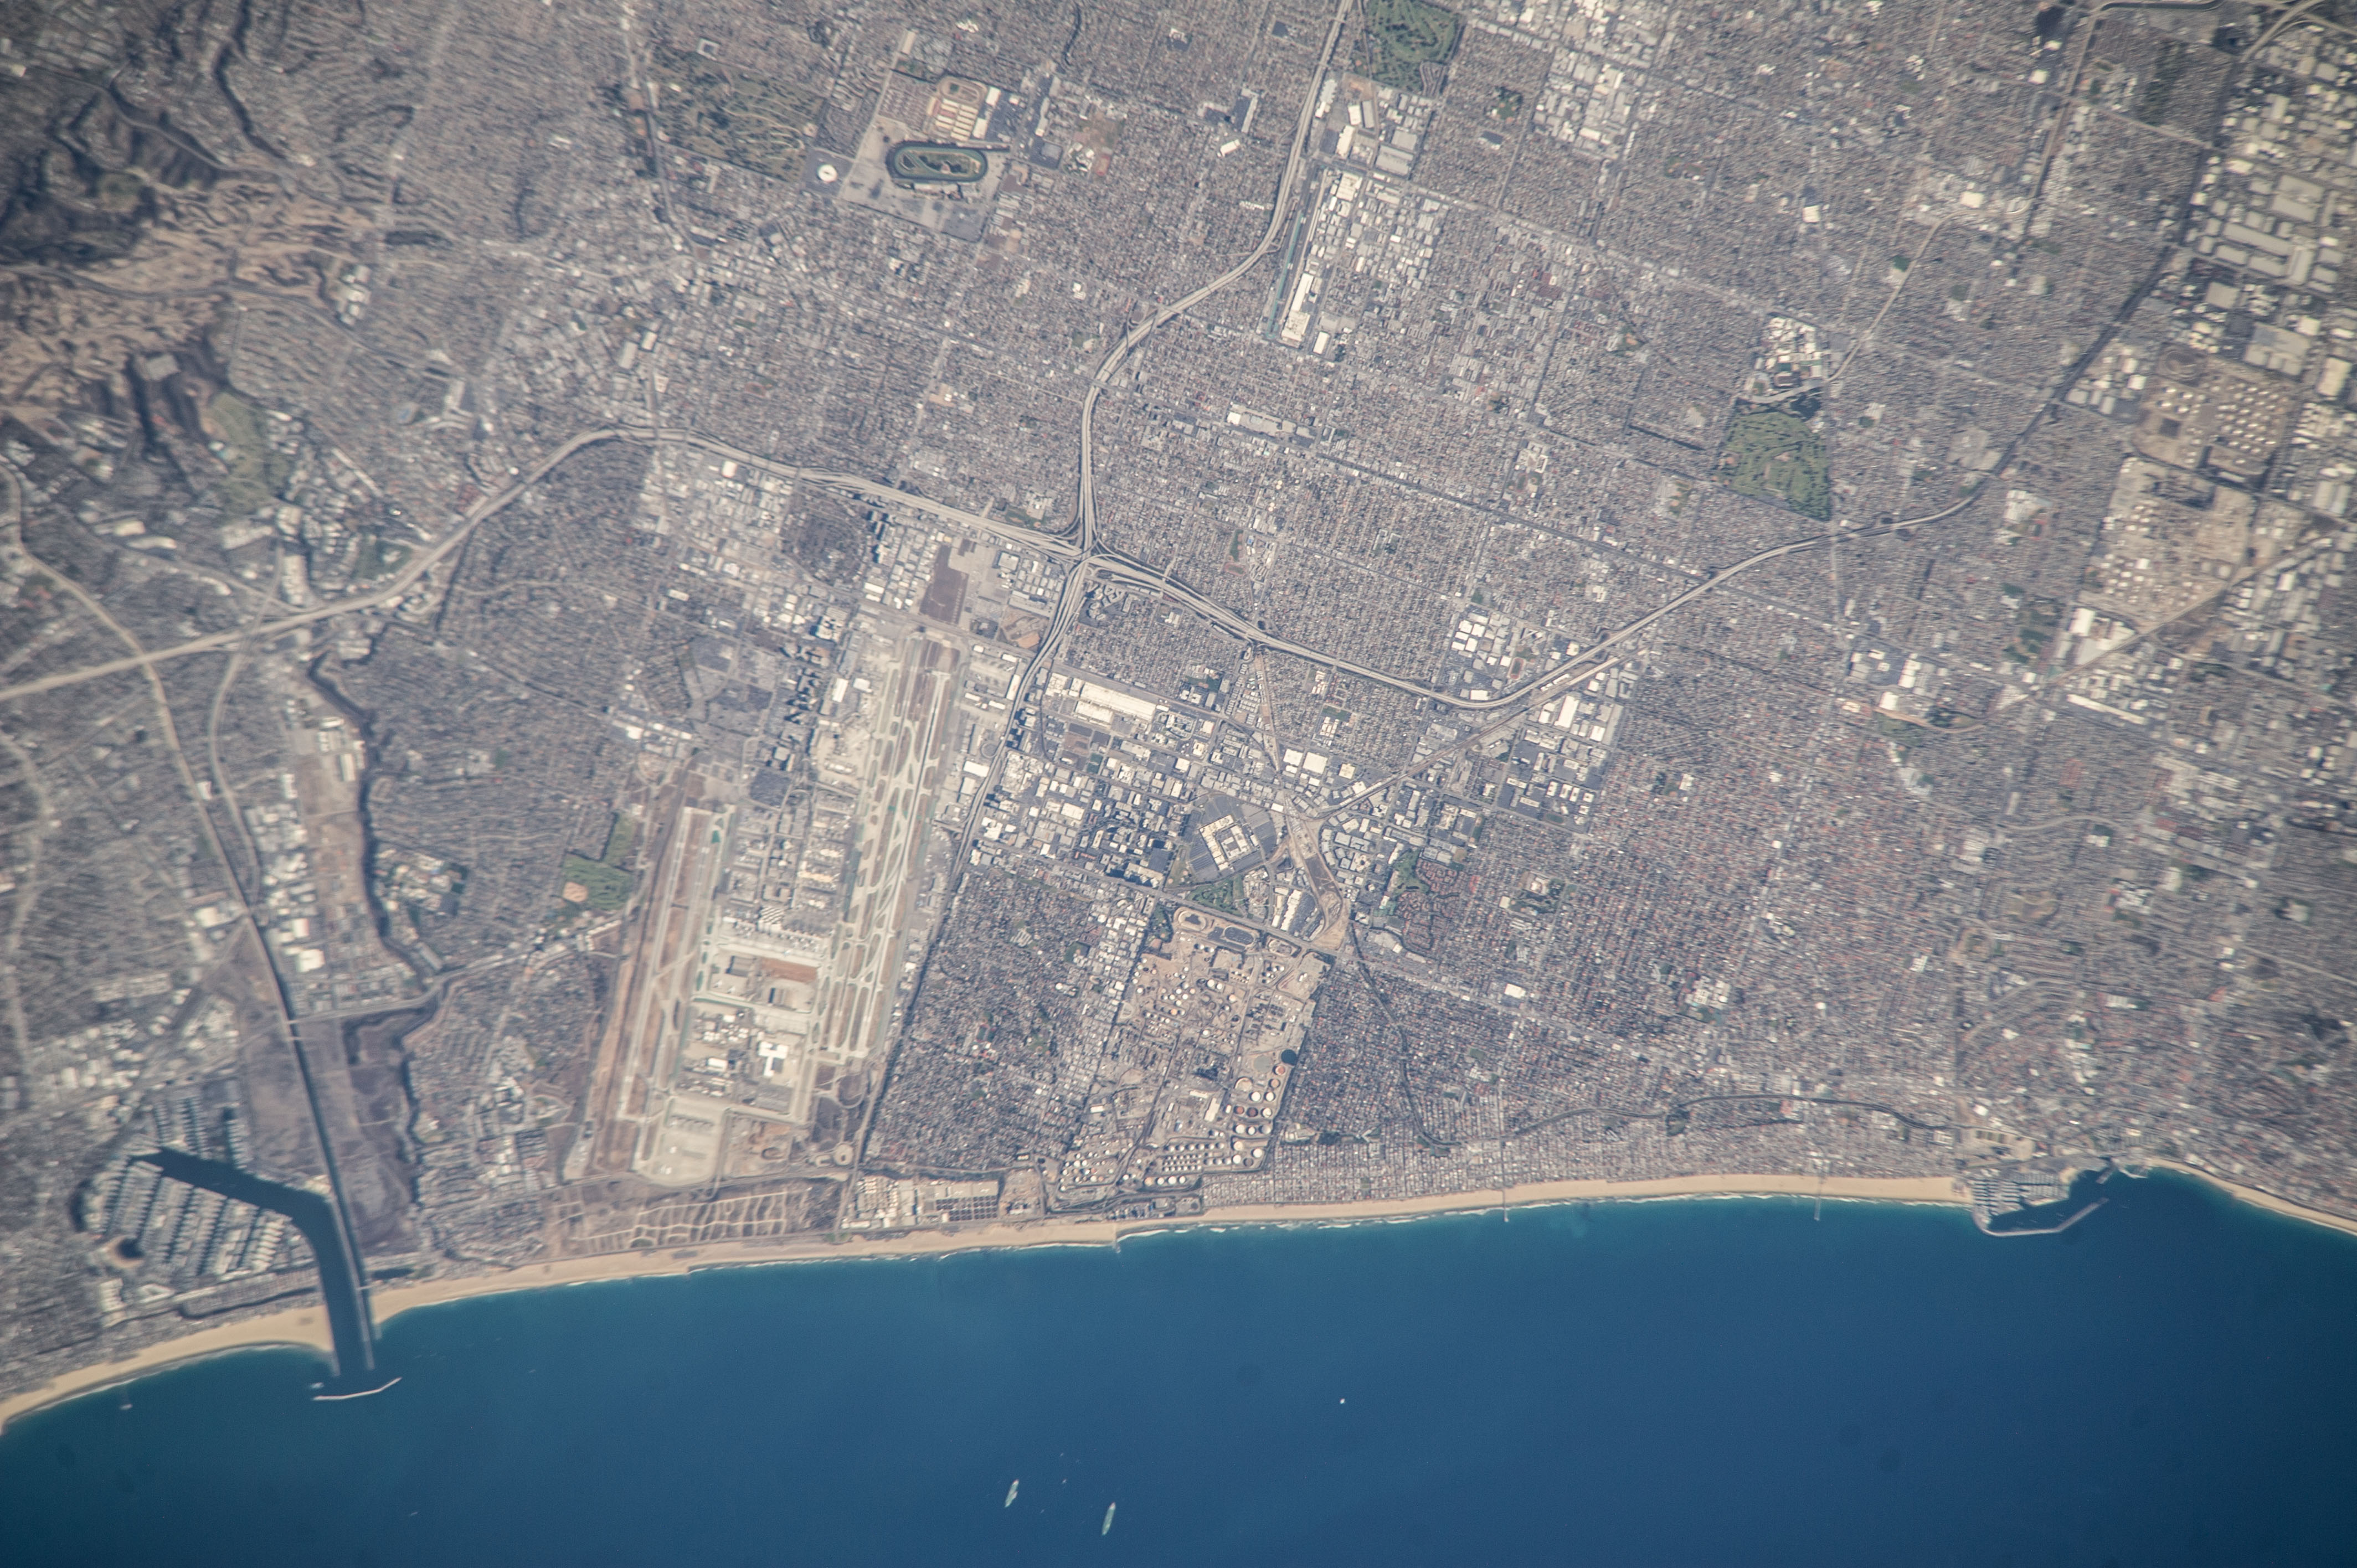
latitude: 33.9
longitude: -118.4
